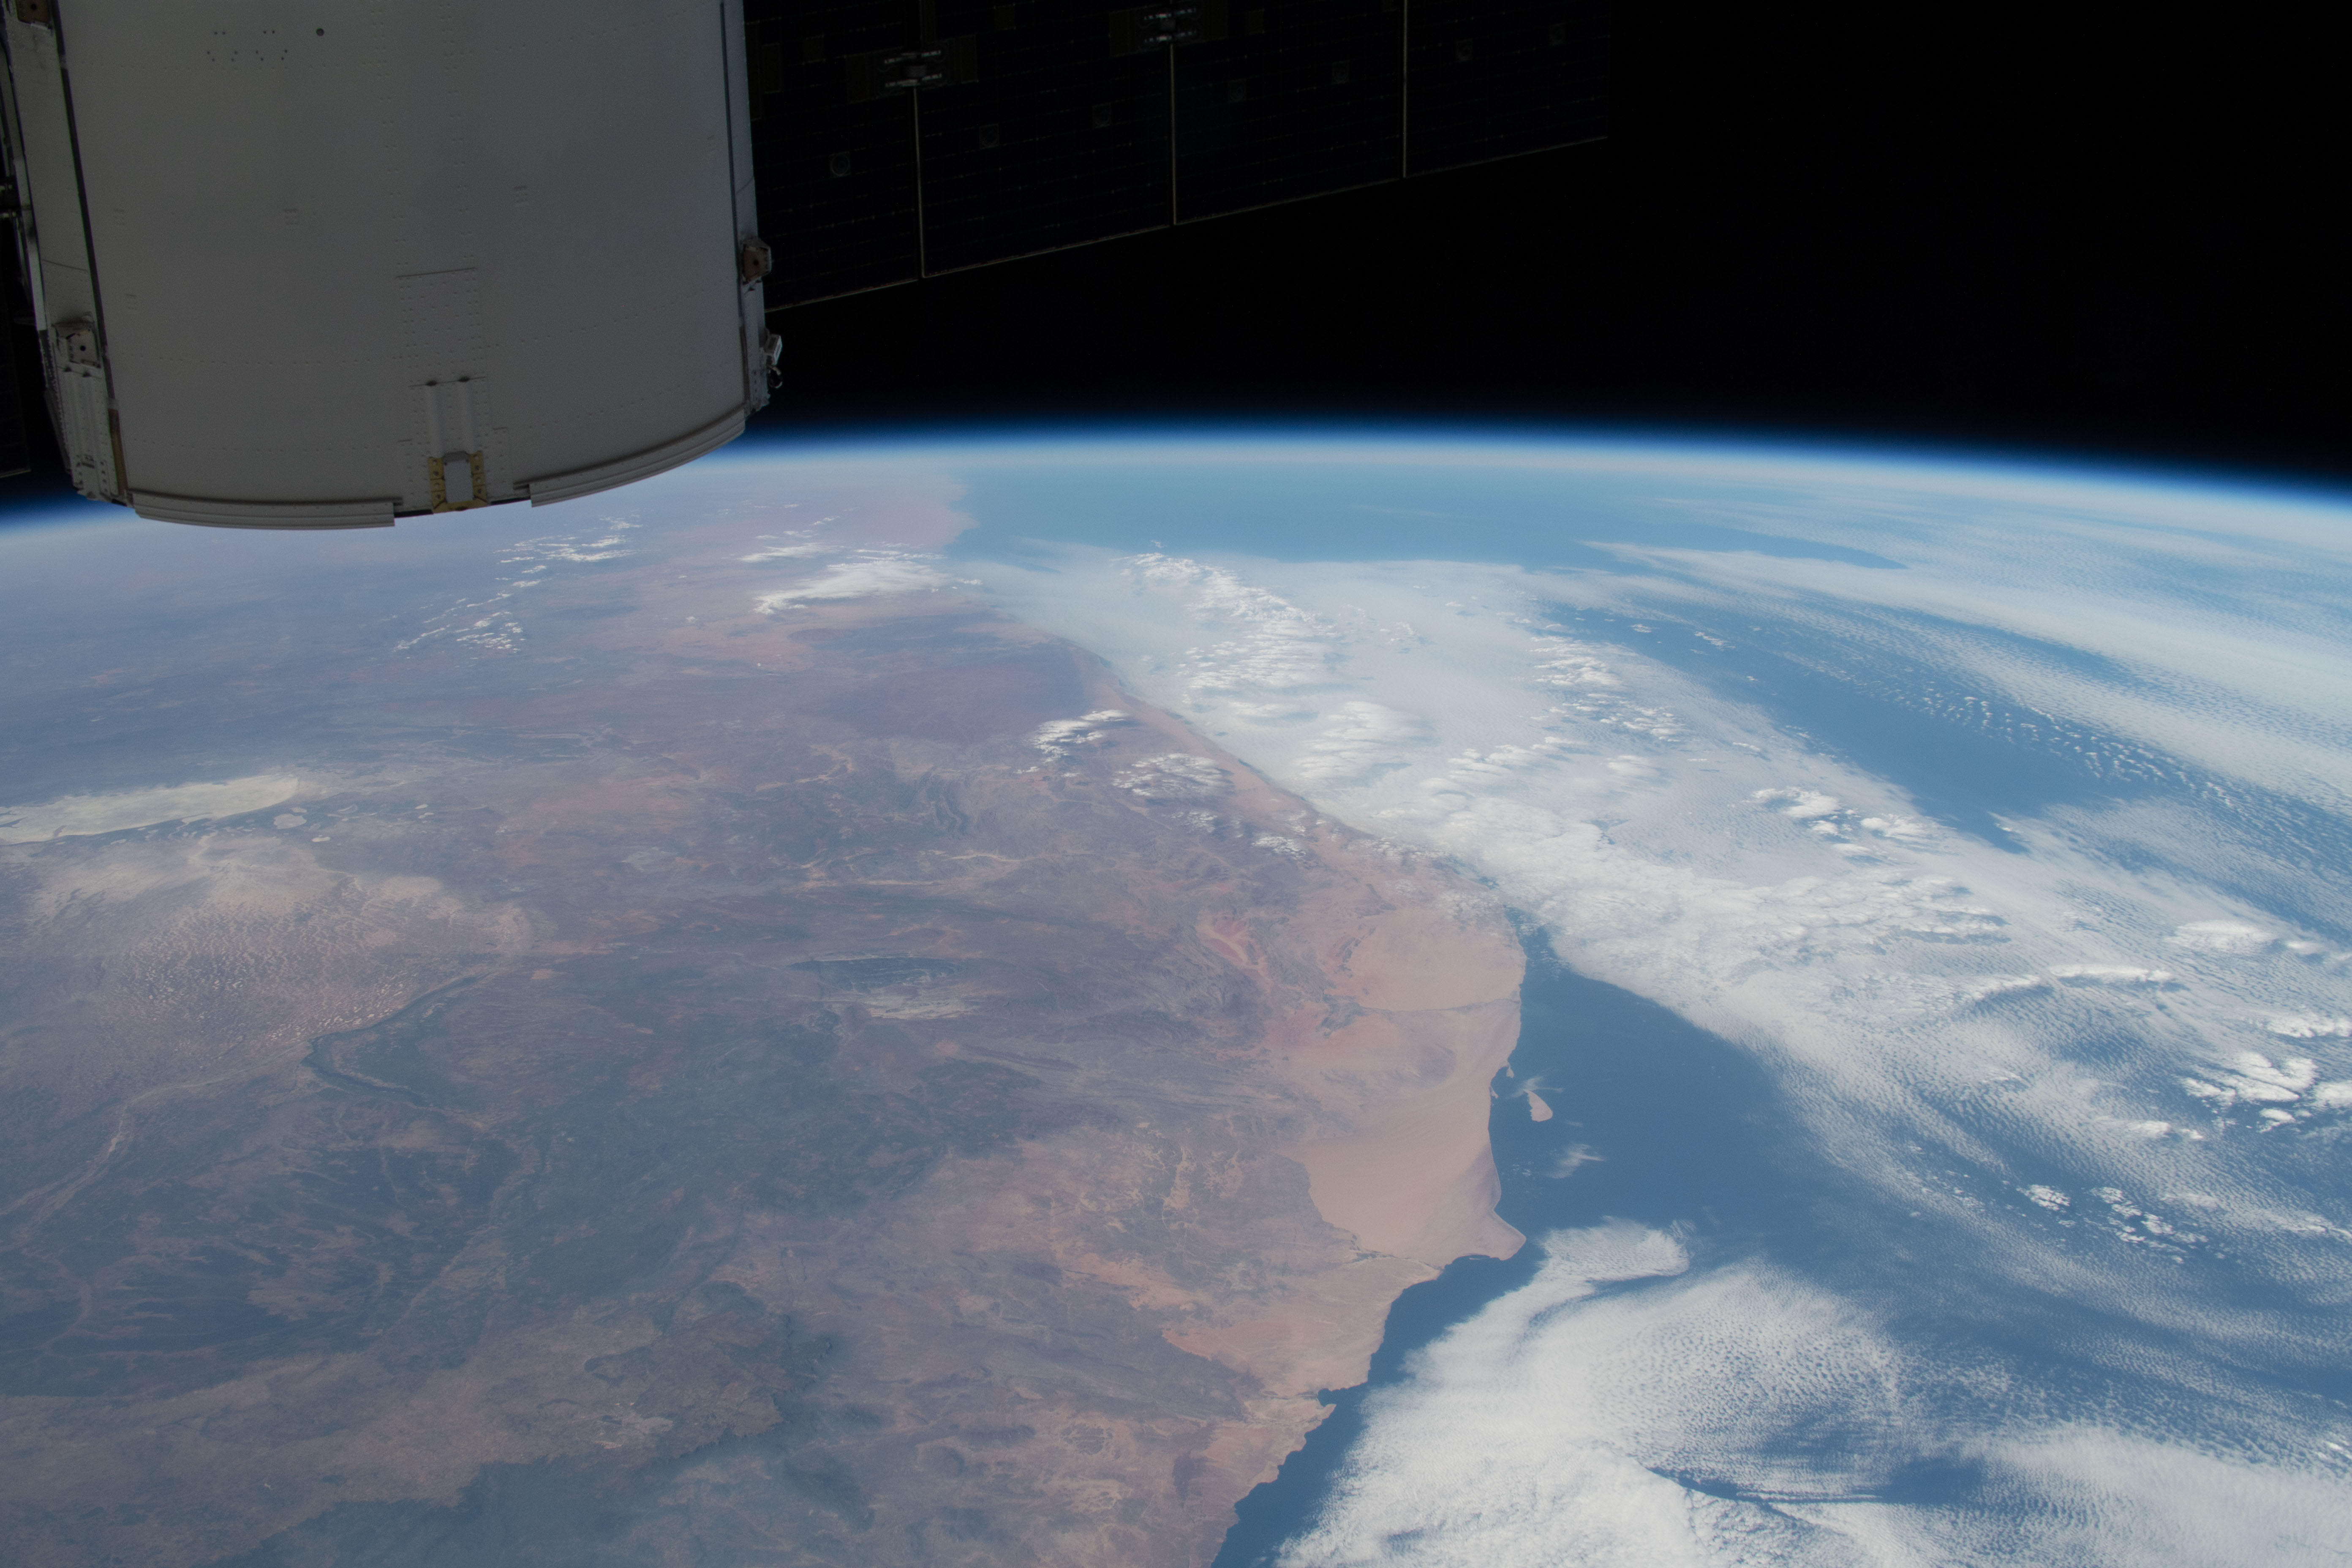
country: ANGOLA
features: ETOSHA PAN DESERT, TOMBUA, BAAA DOS TIGRES, KUNENE RIVER, ATLANTIC OCEAN, EARTH LIMB, INTERNATIONAL SPACE STATION
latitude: -17.0
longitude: 12.5
